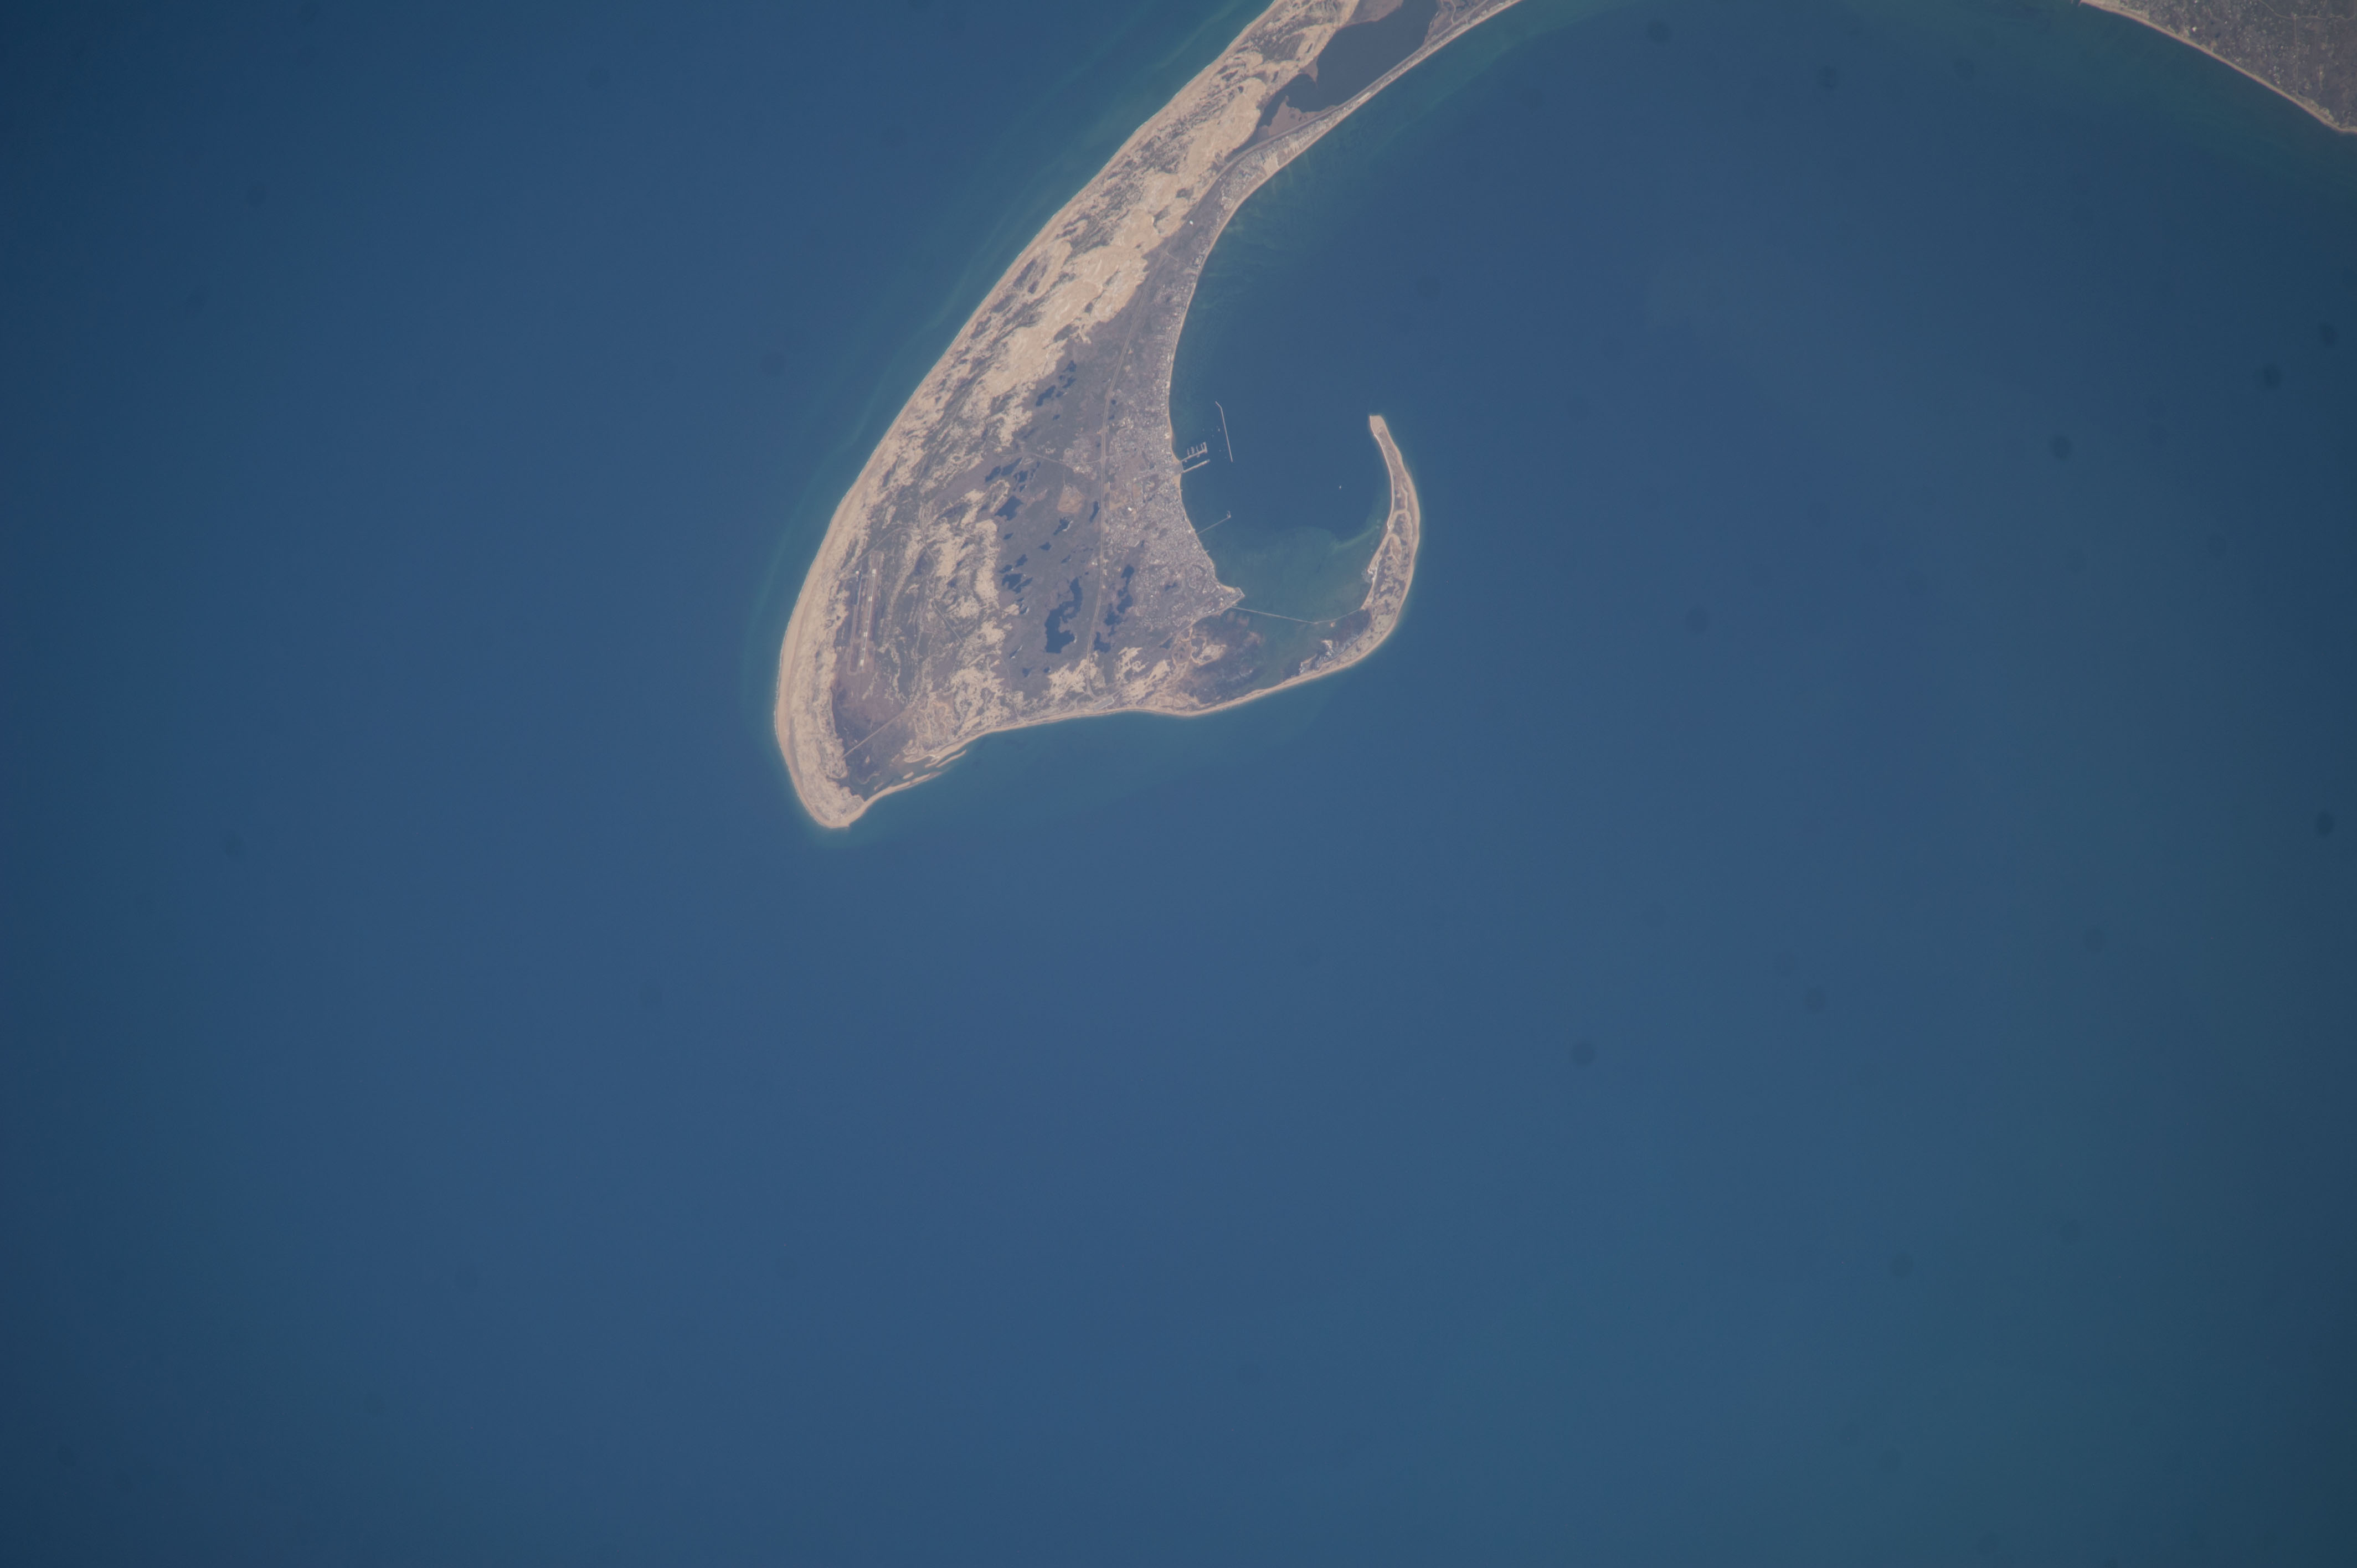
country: USA-MASSACHUSETTS
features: CAPE CODE NATIONAL SEASHORE, CAPE COD BAY, ATLANTIC OCEAN
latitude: 42.0
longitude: -70.2
